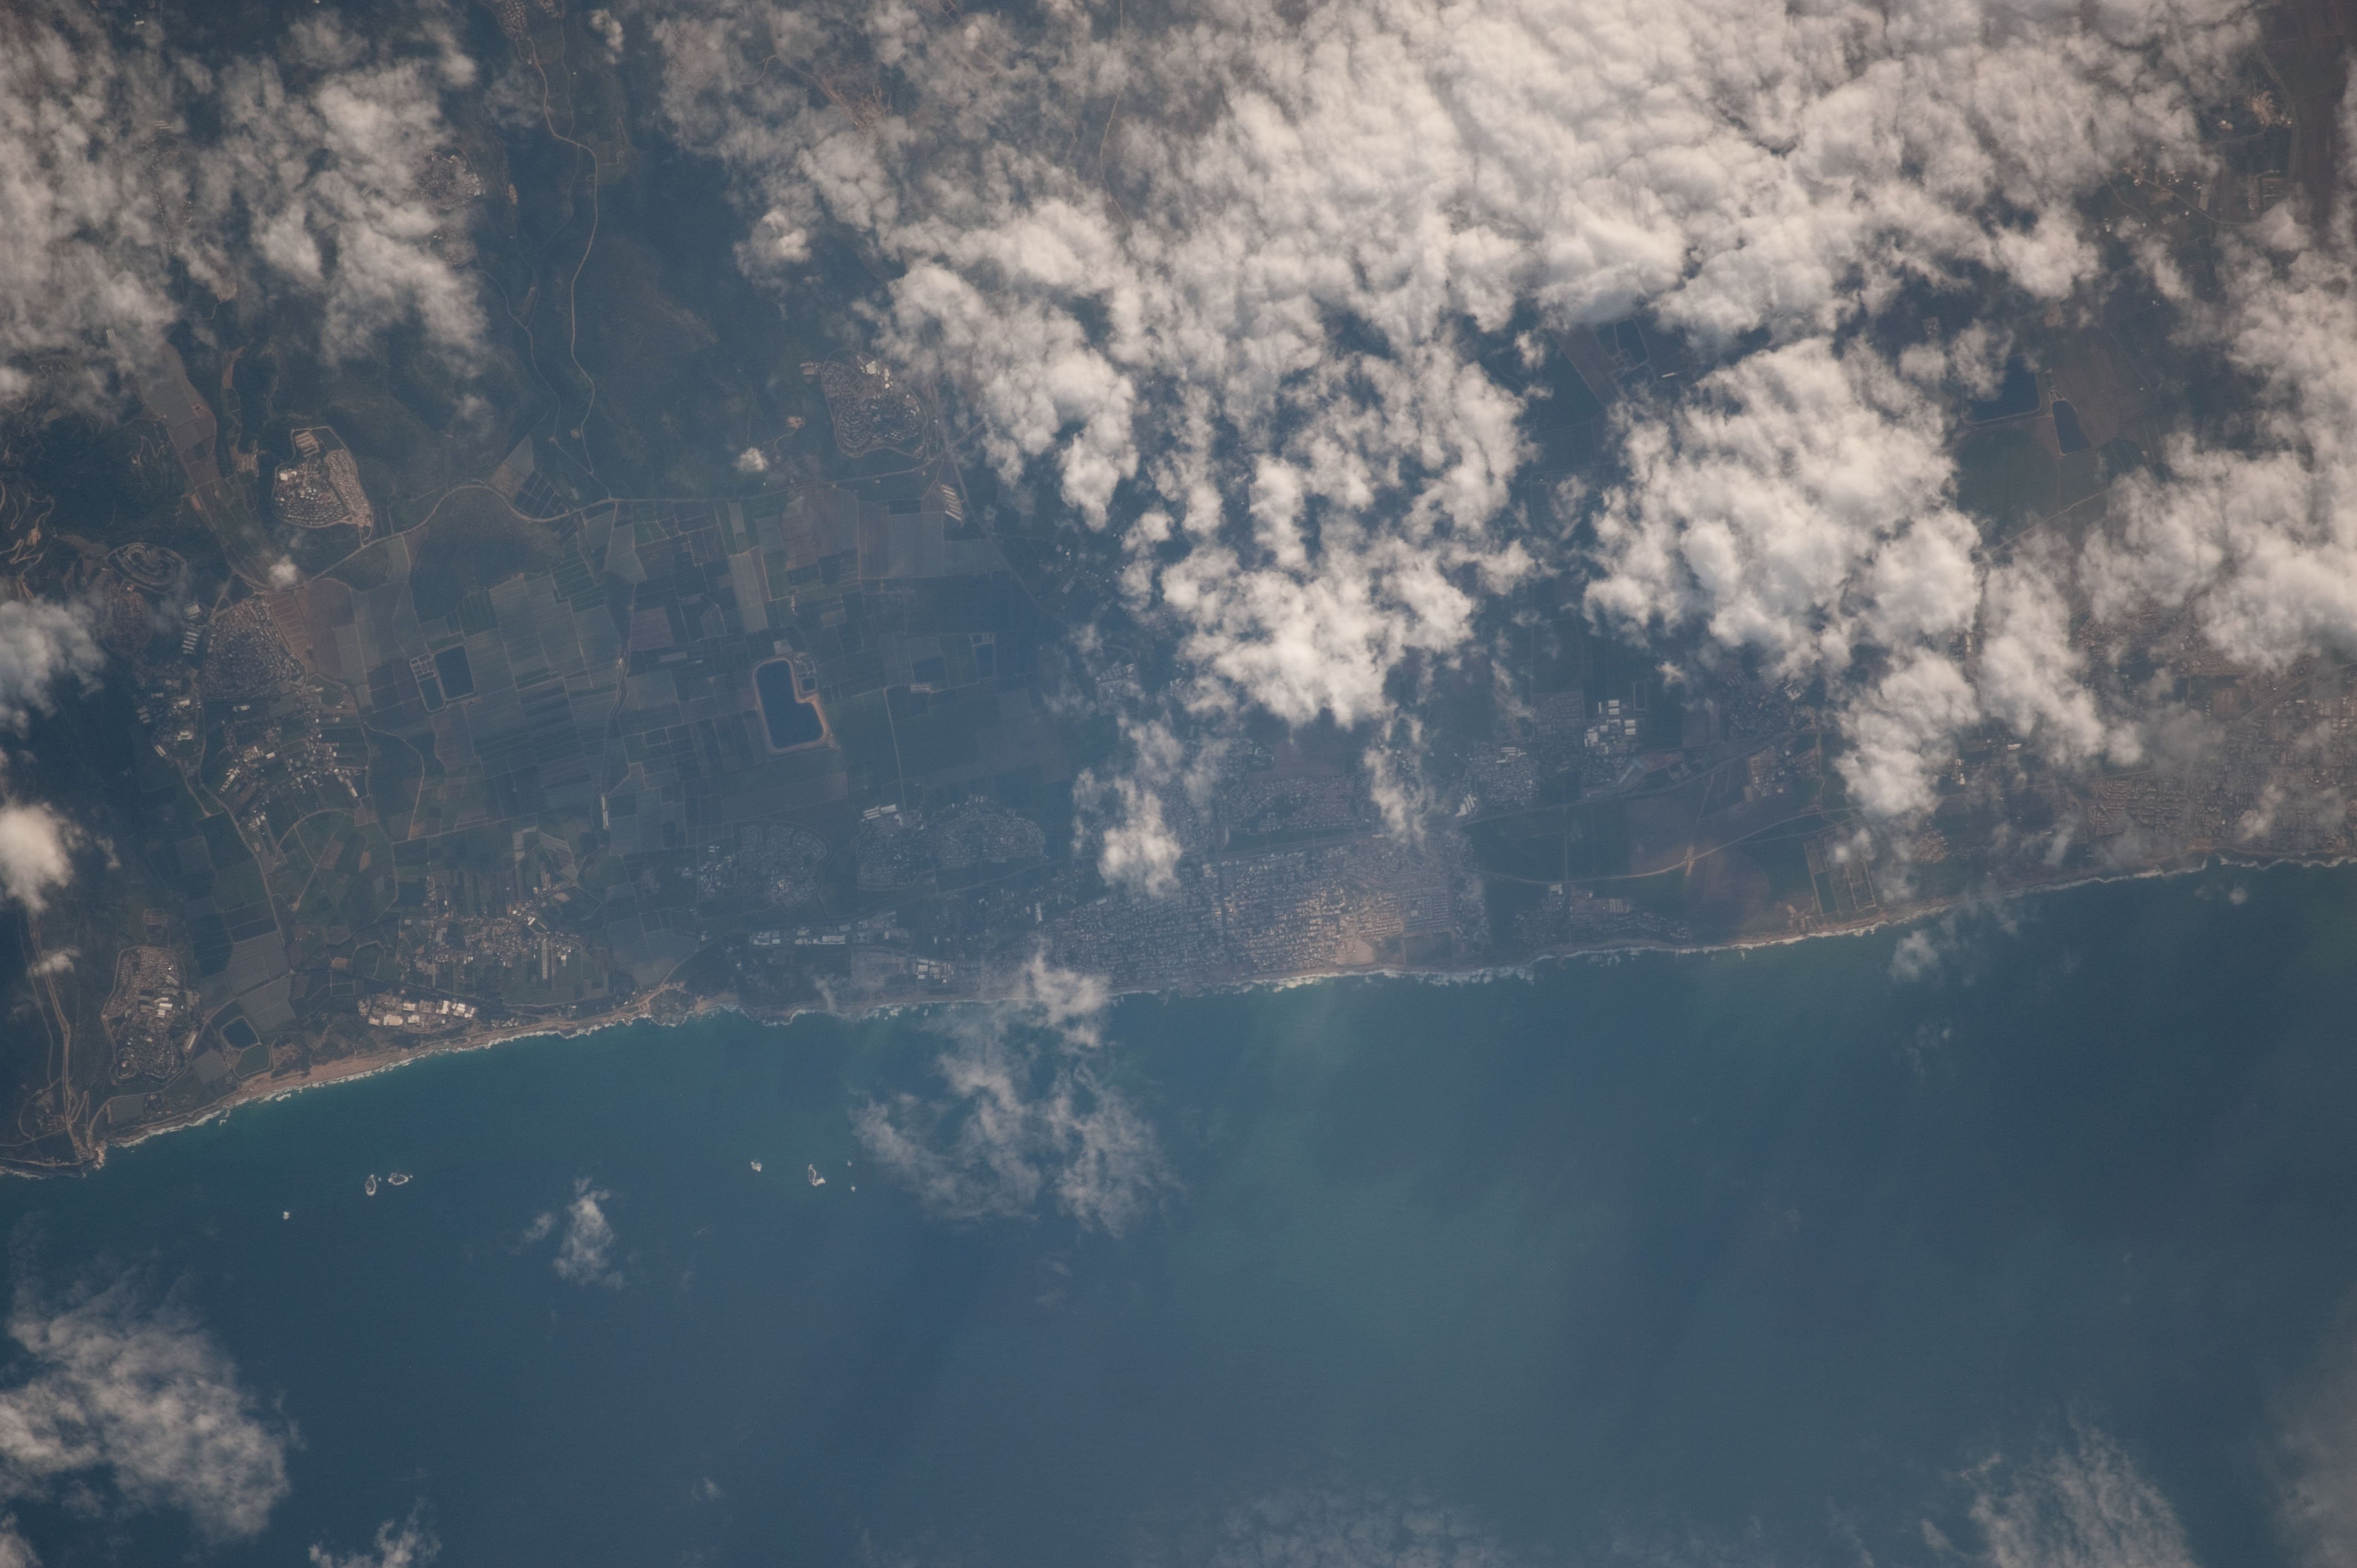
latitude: 33.0
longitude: 35.1
